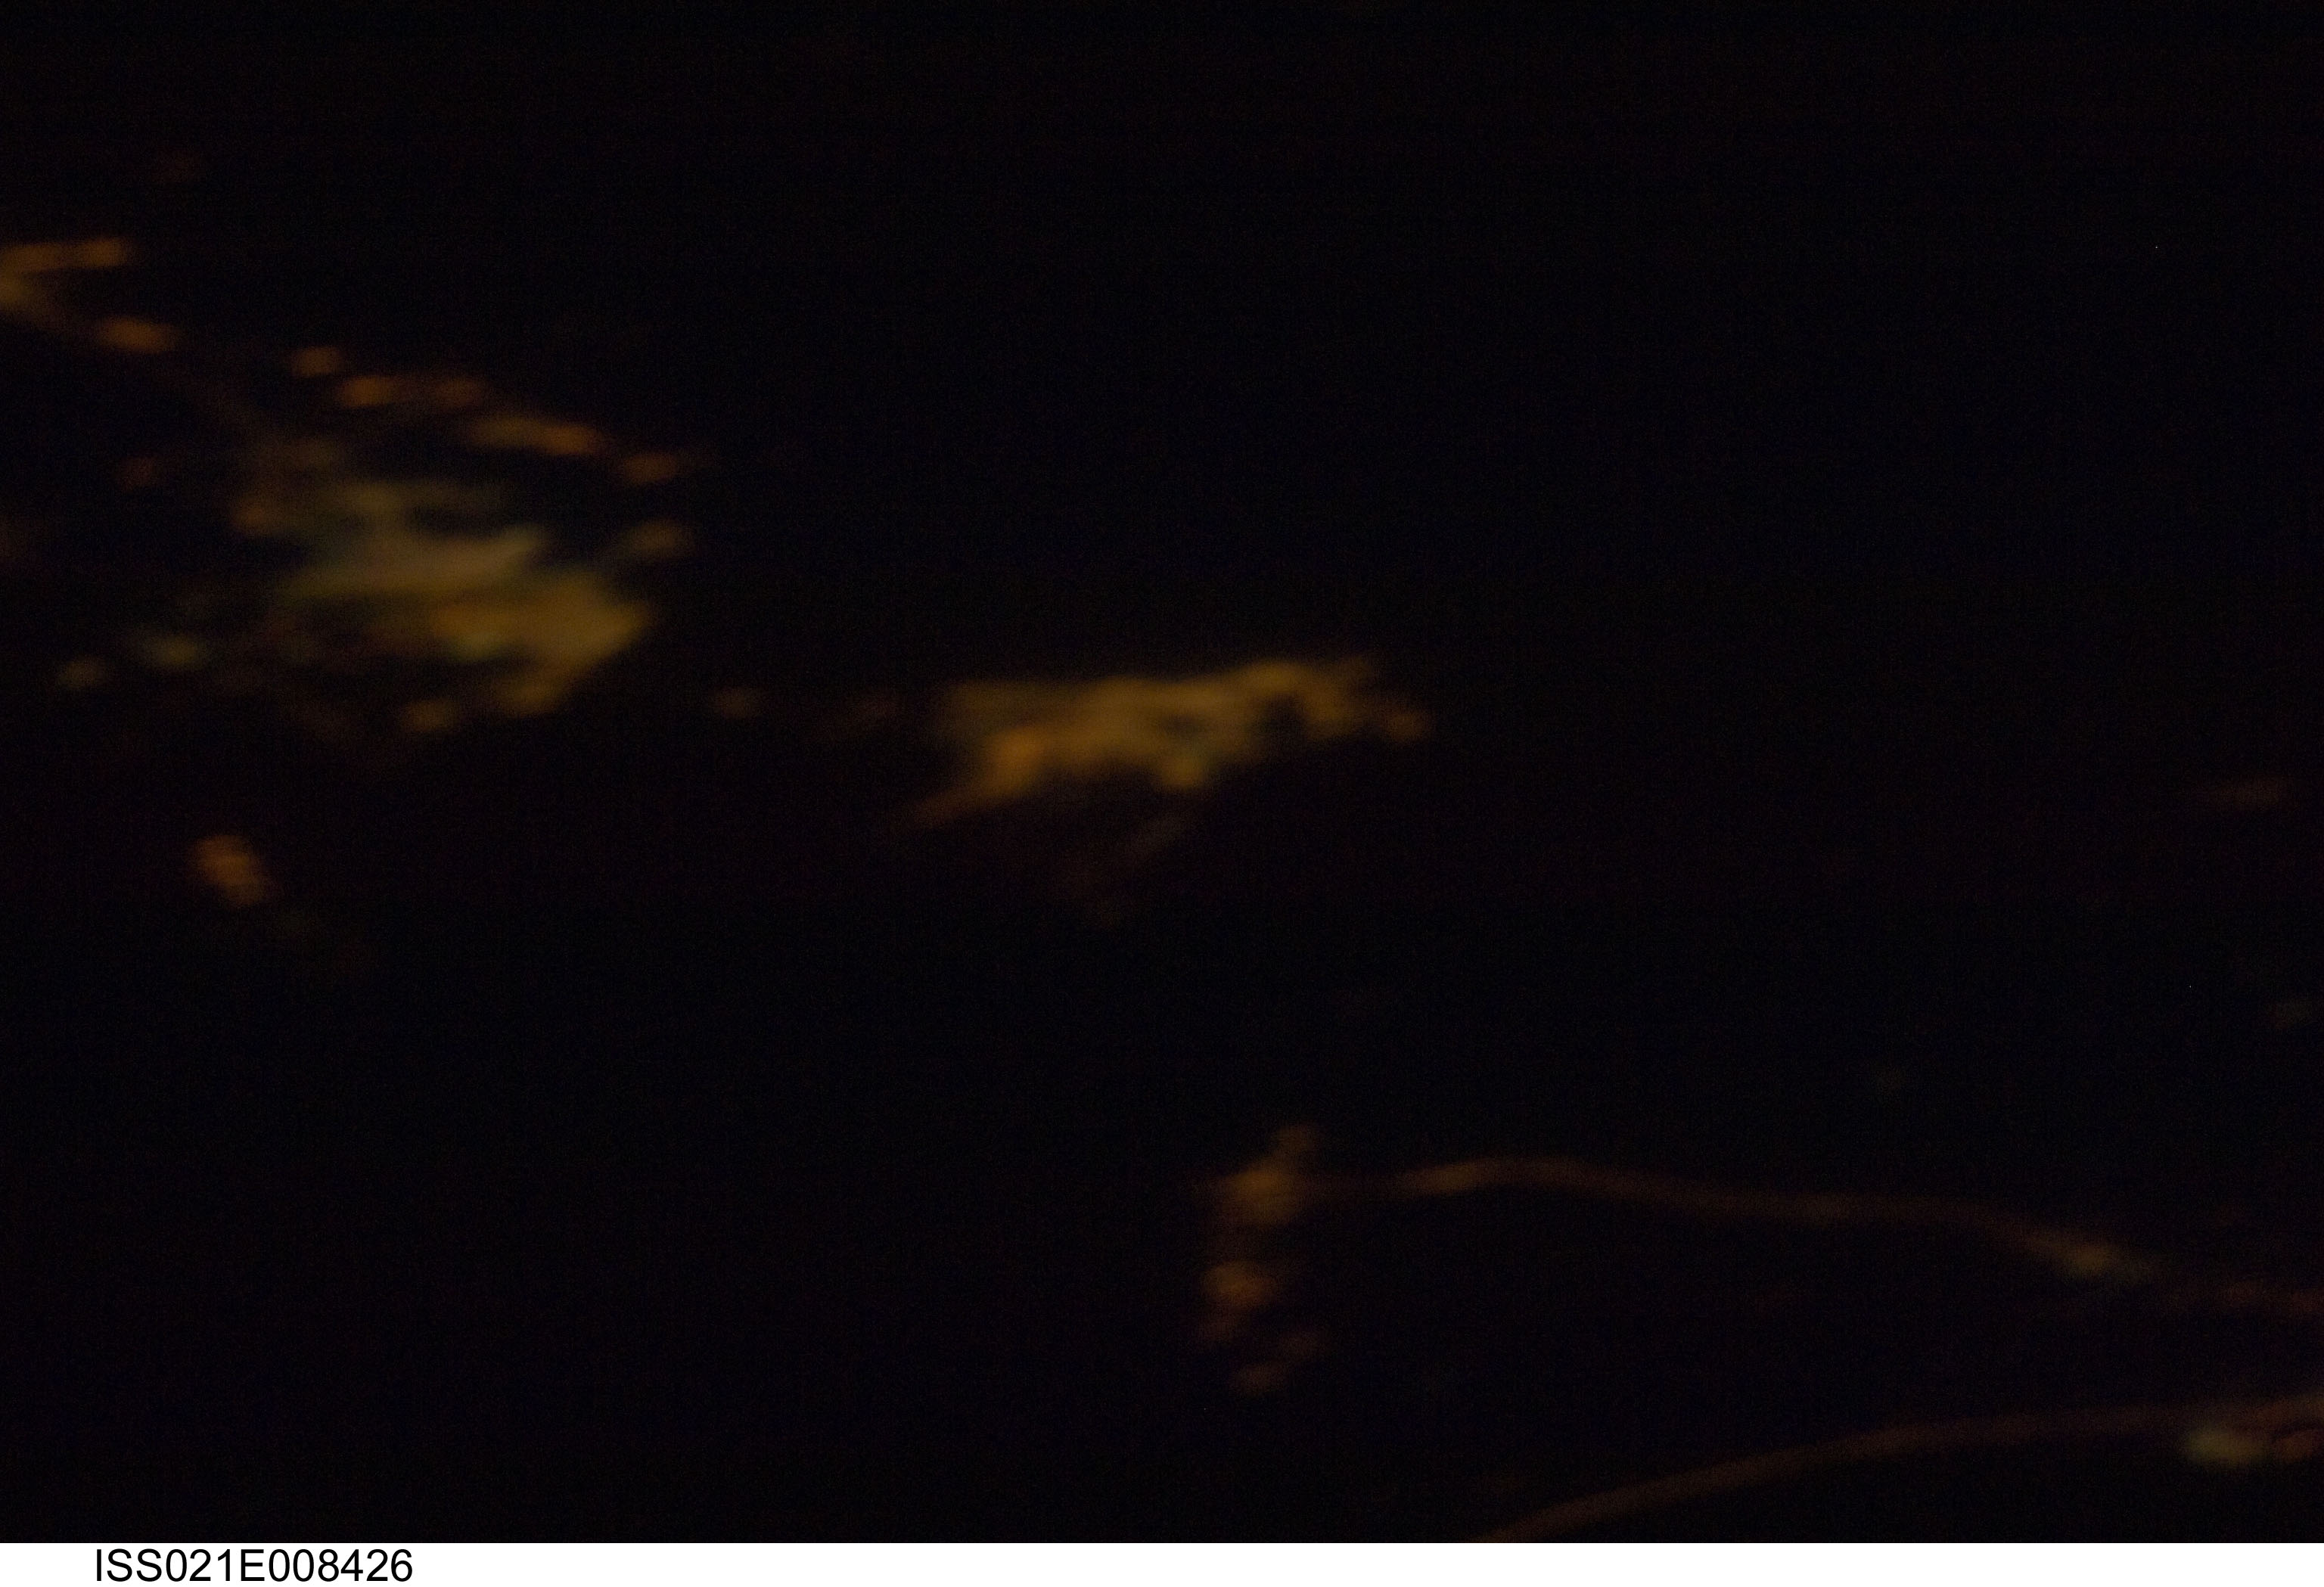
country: BAHRAIN
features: AD DAMMAM - AL MANAMAH AREA AT NIGHT, SOFT
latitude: 26.2
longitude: 50.6
